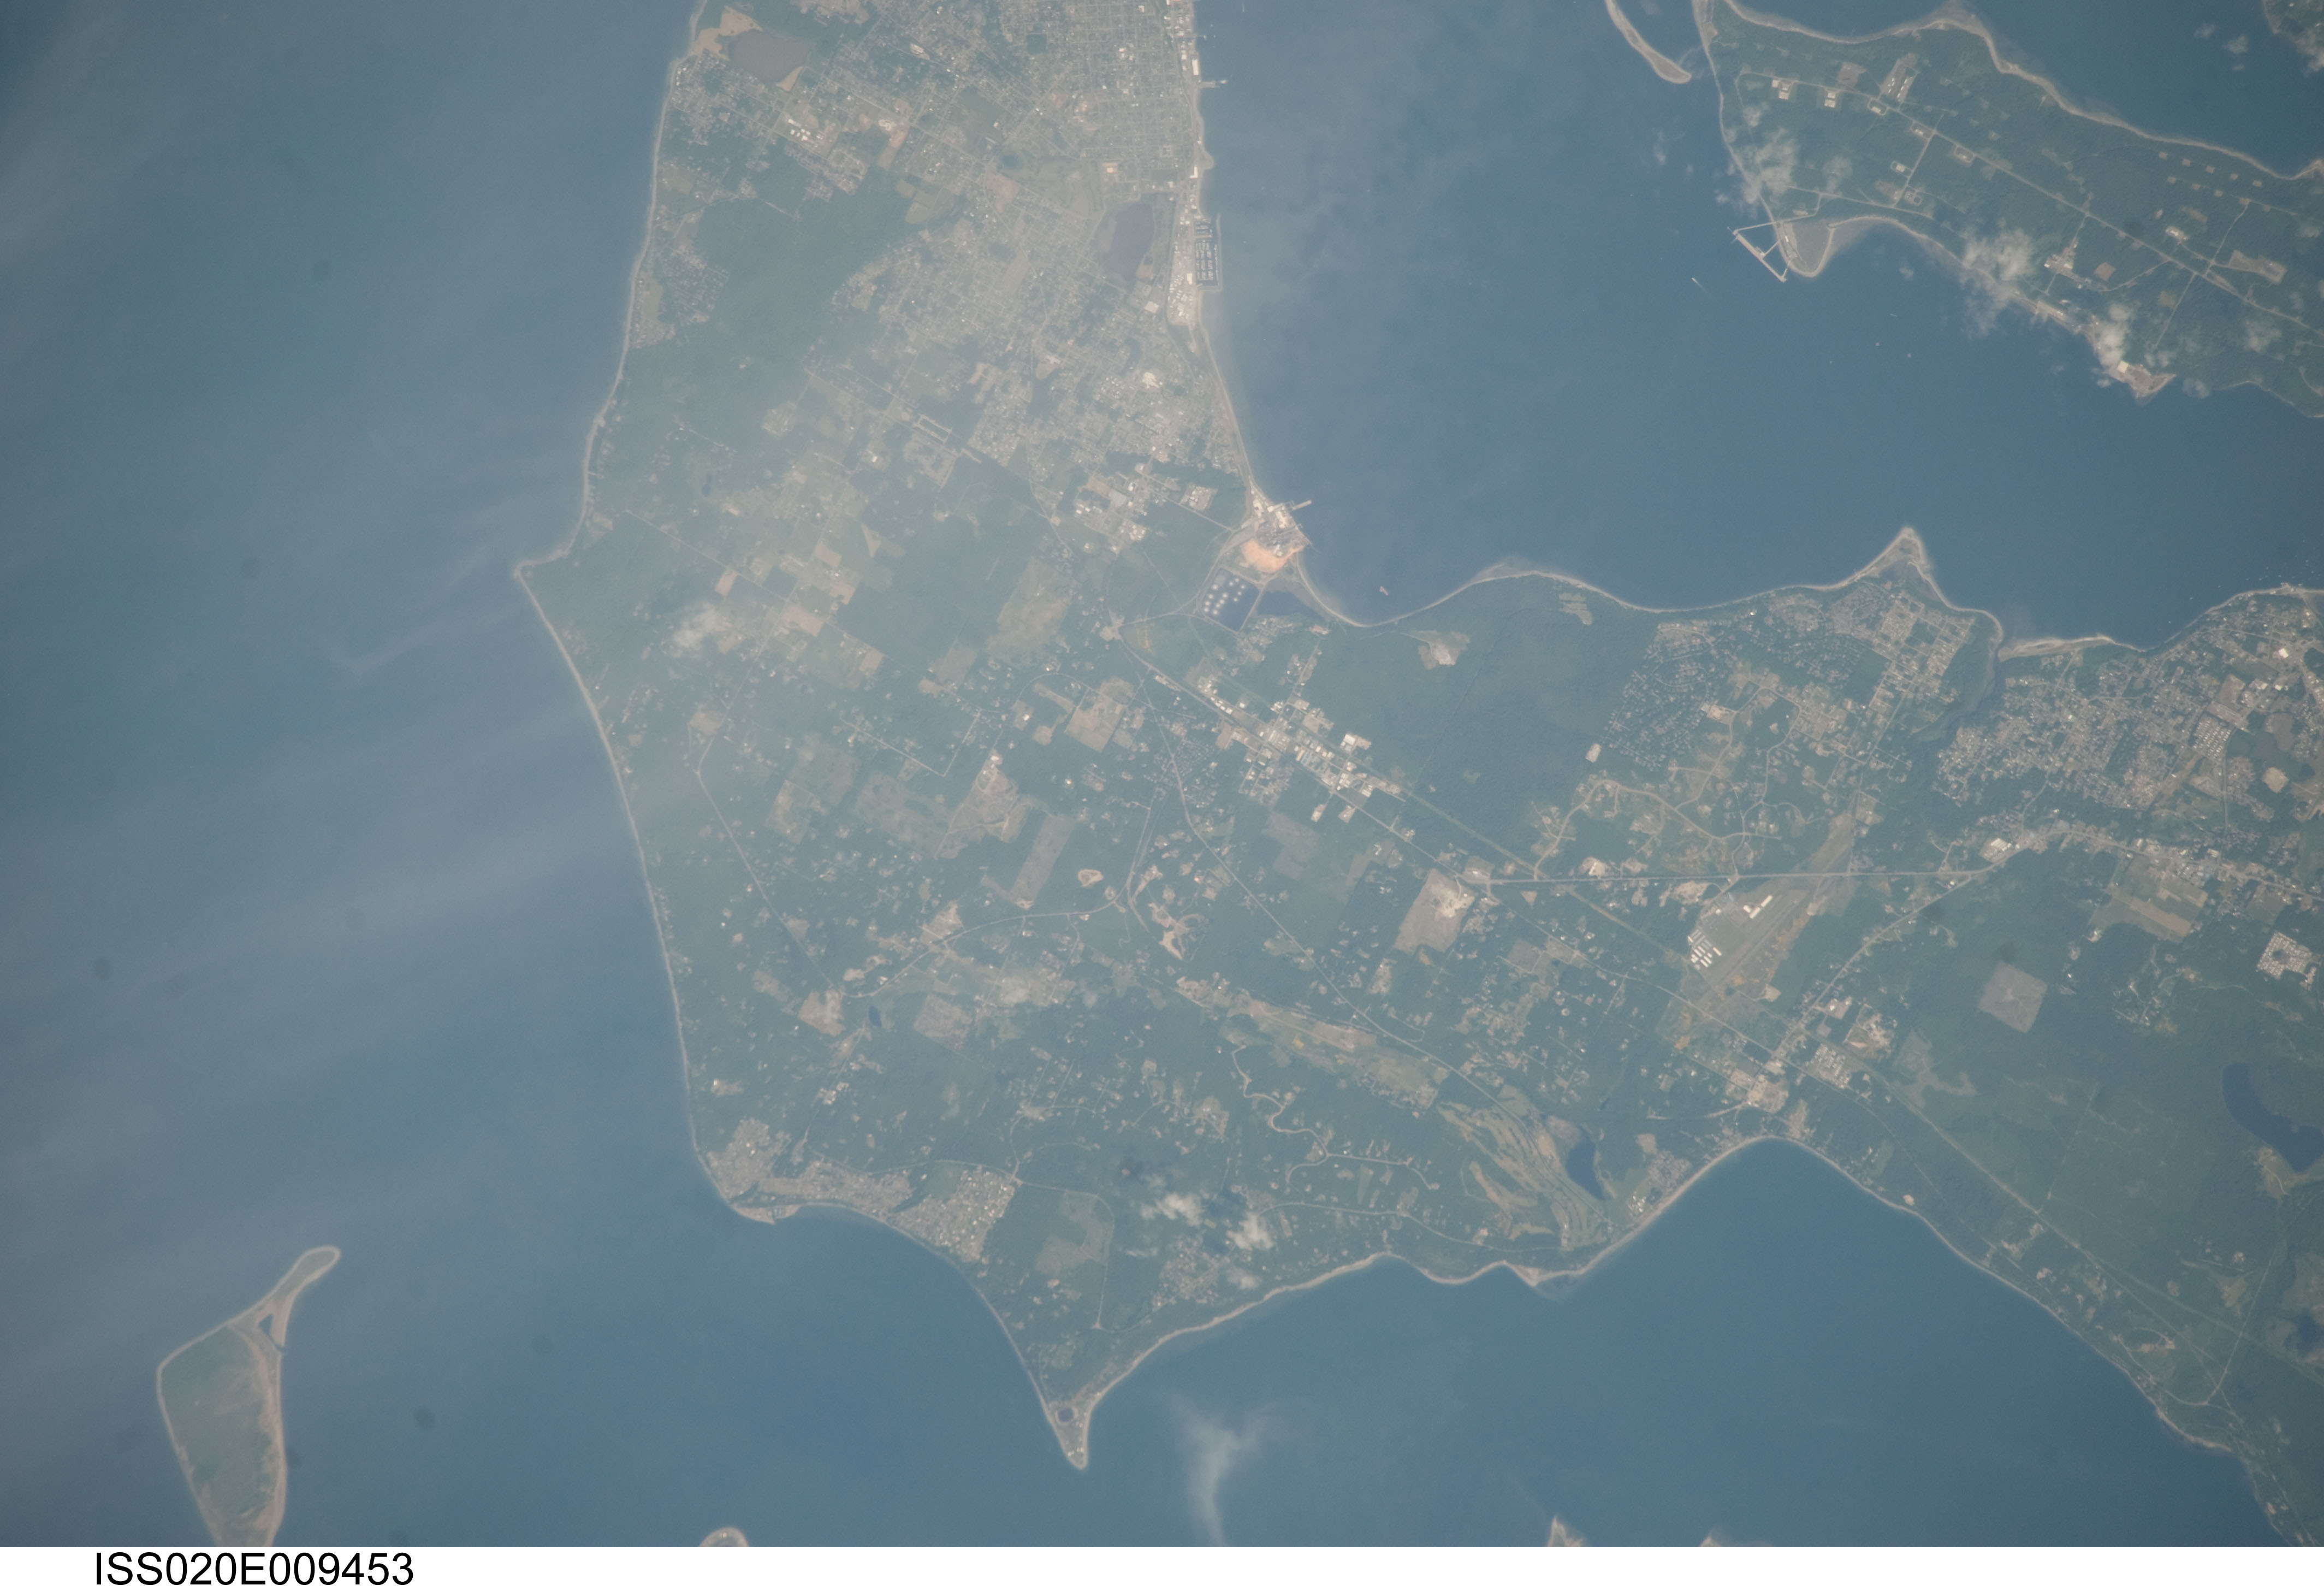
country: USA-WASHINGTON
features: PORT TOWNSEND, QUIMPER PENINSULA
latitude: 48.1
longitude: -122.8
